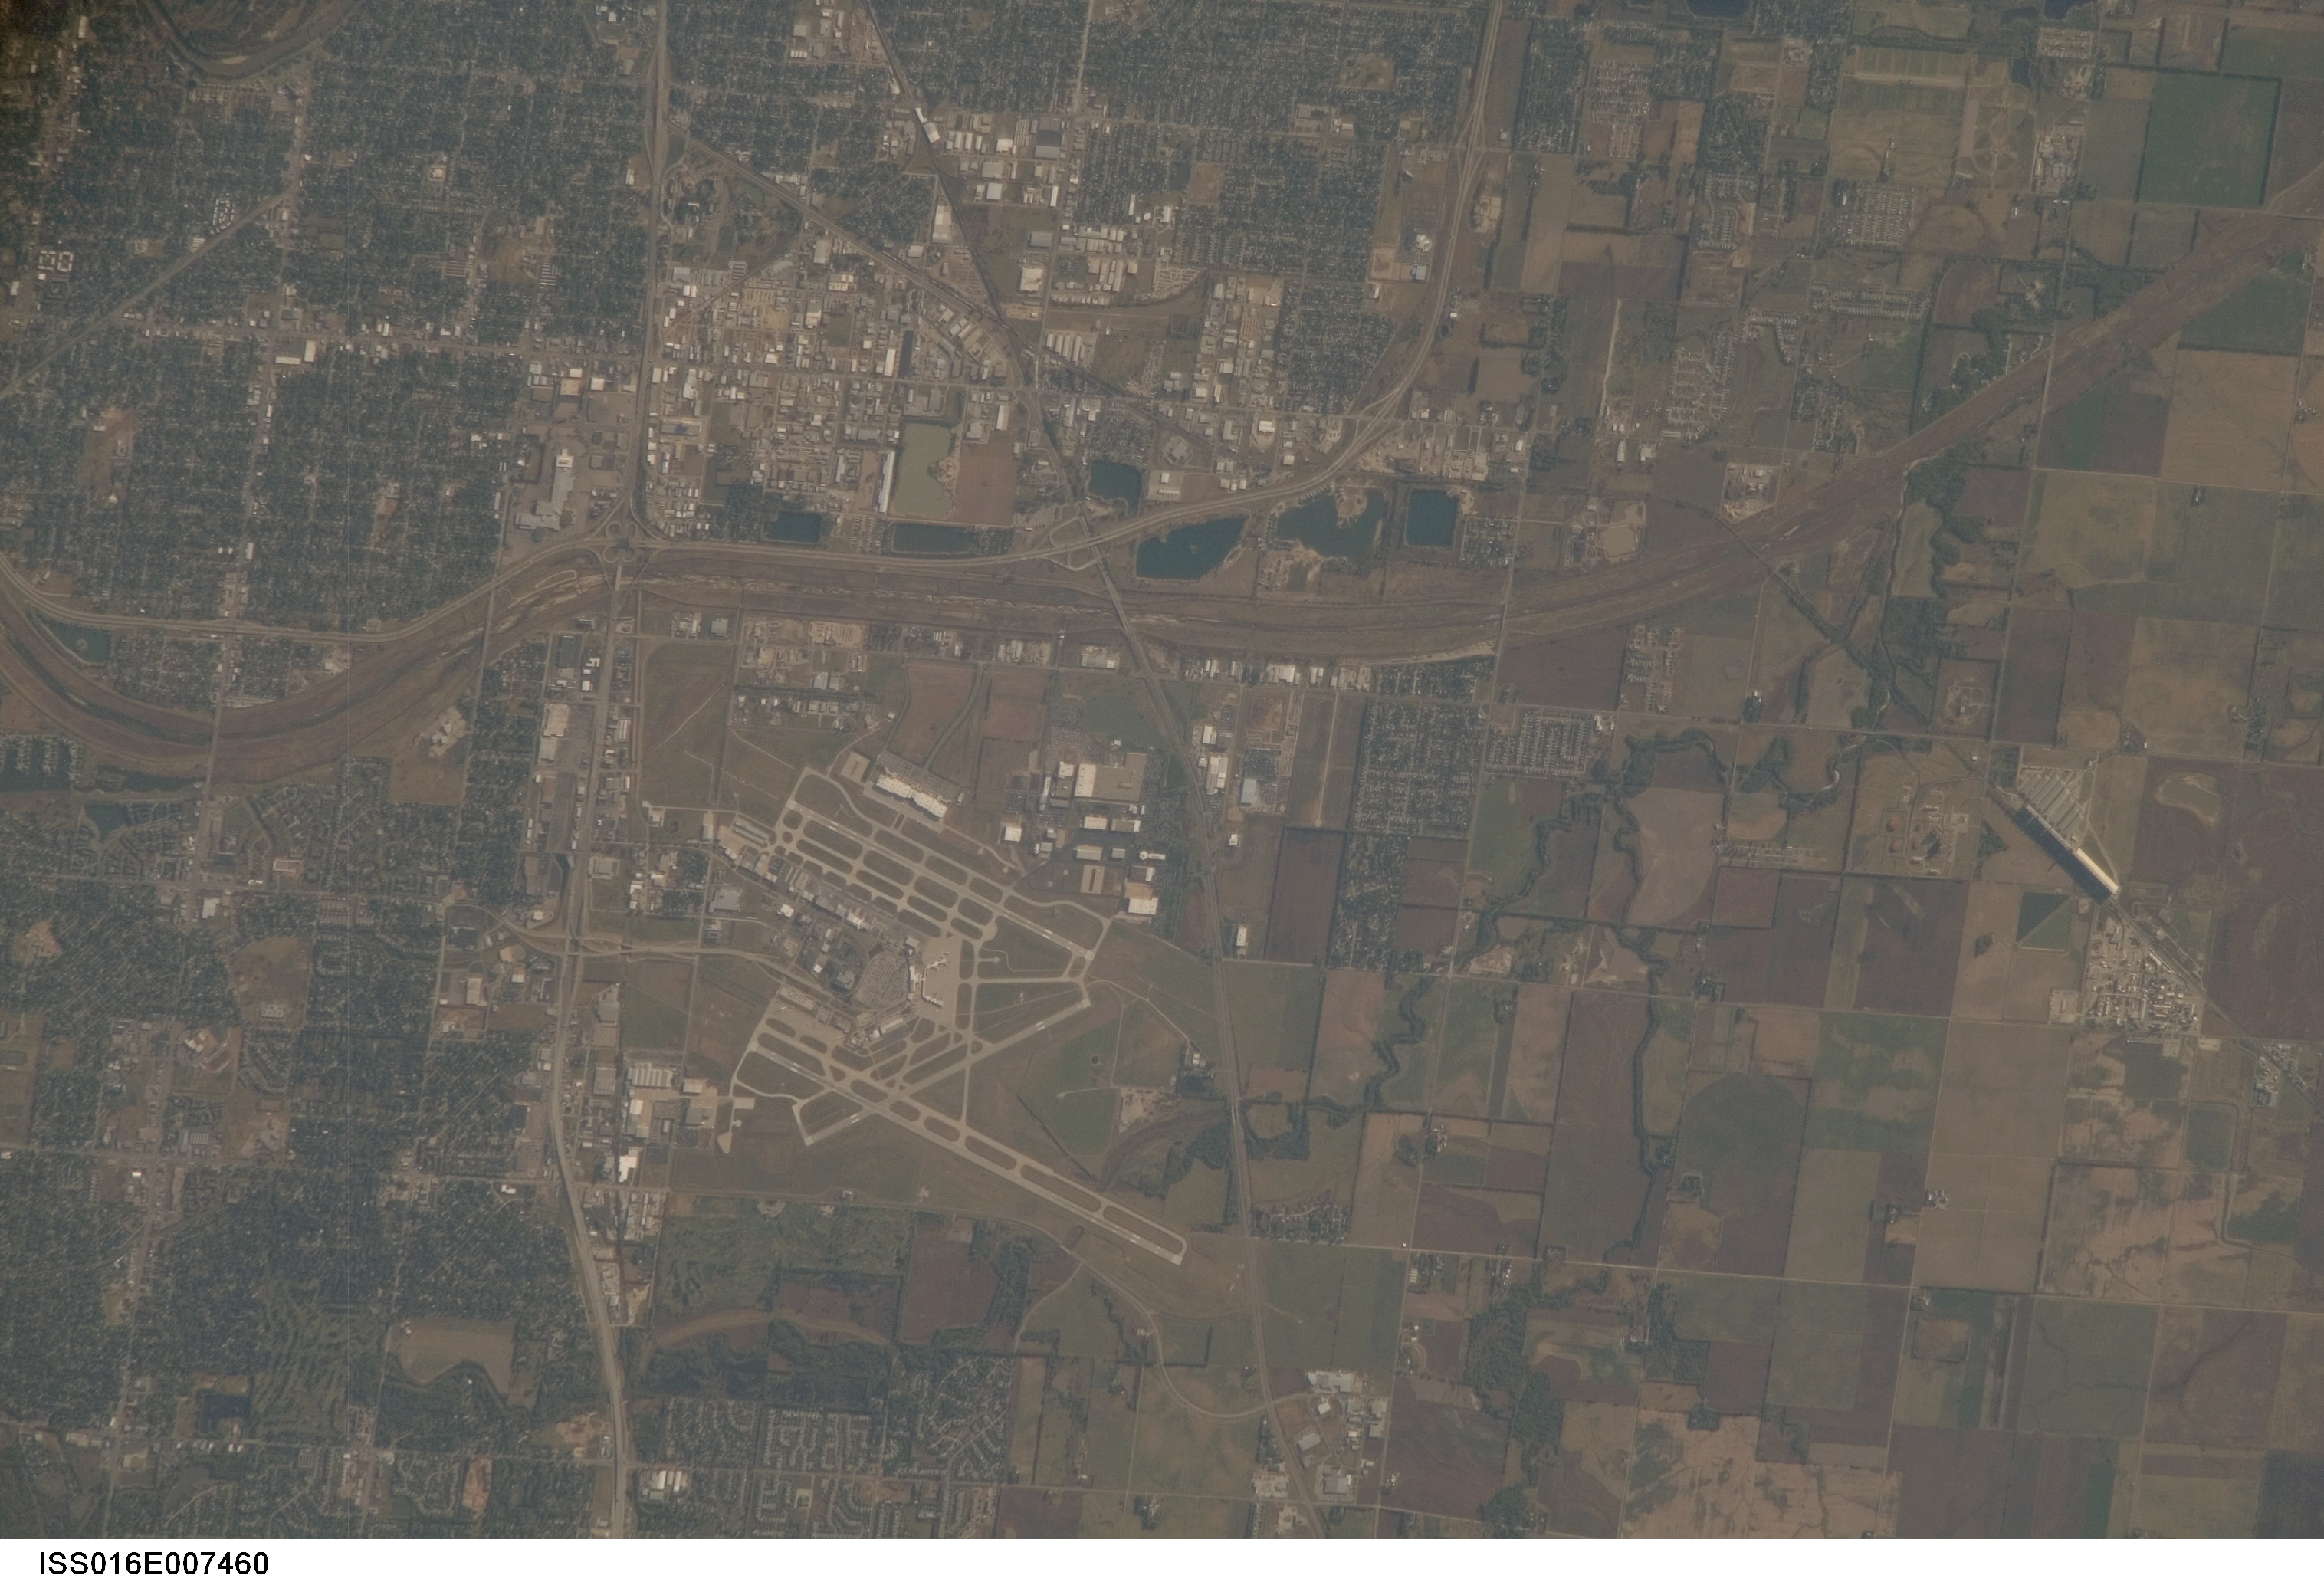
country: USA-KANSAS
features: WICHITA, MID-CONTINENT AIRPORT
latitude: 37.6
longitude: -97.4
